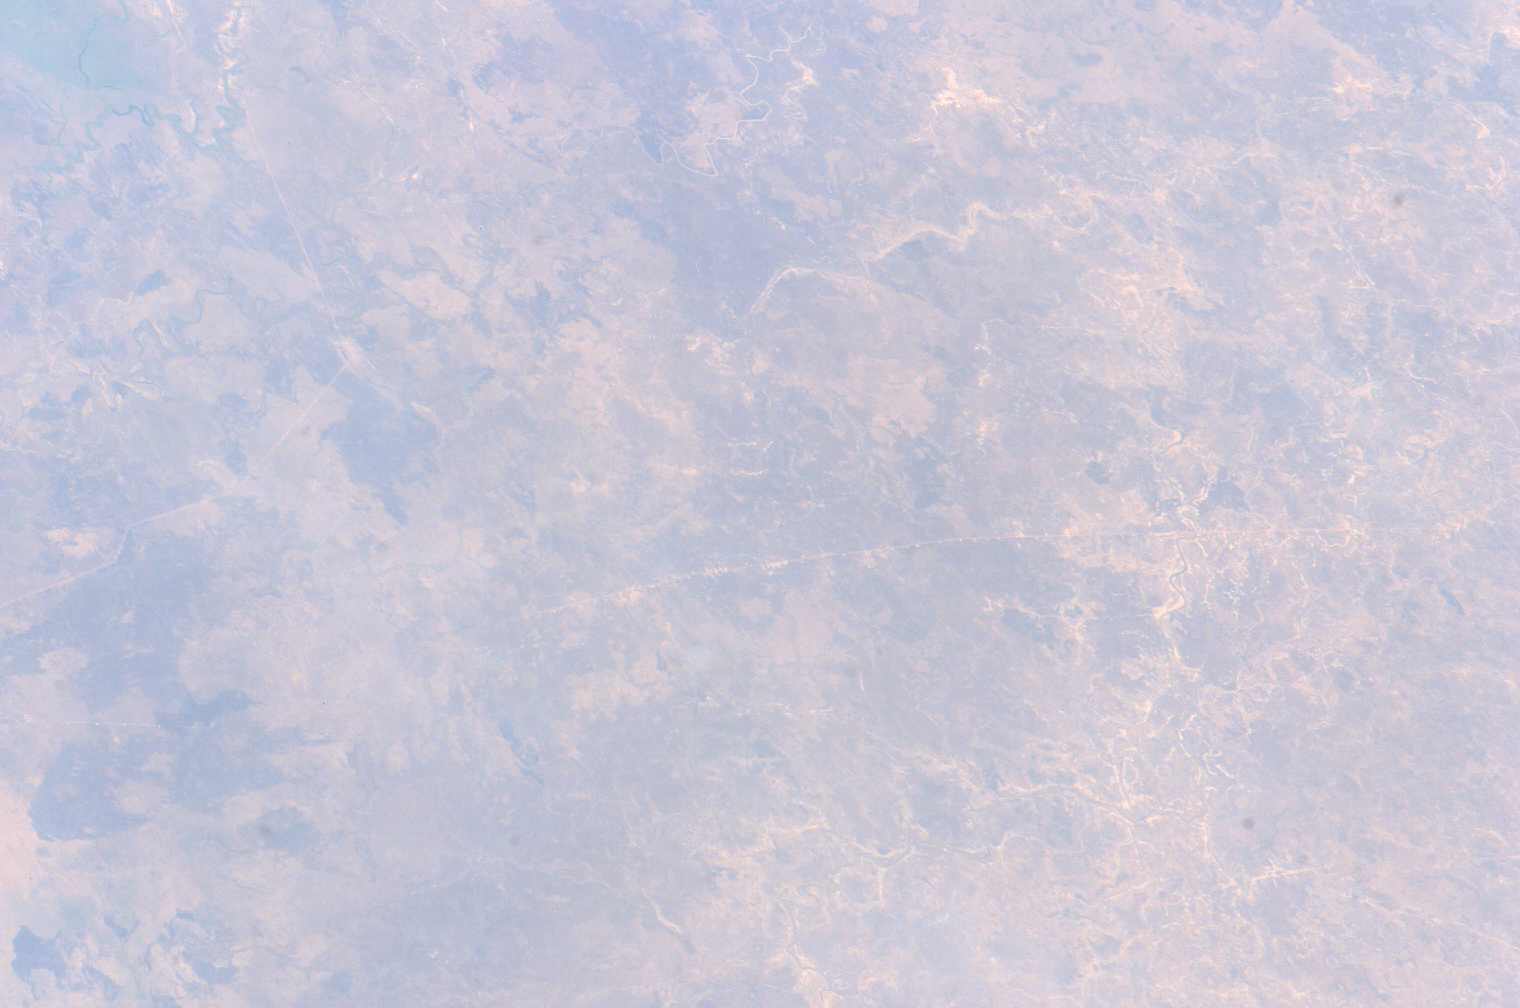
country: SUDAN
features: EAST BAHR AL ARAB FAN
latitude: 9.5
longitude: 28.5
